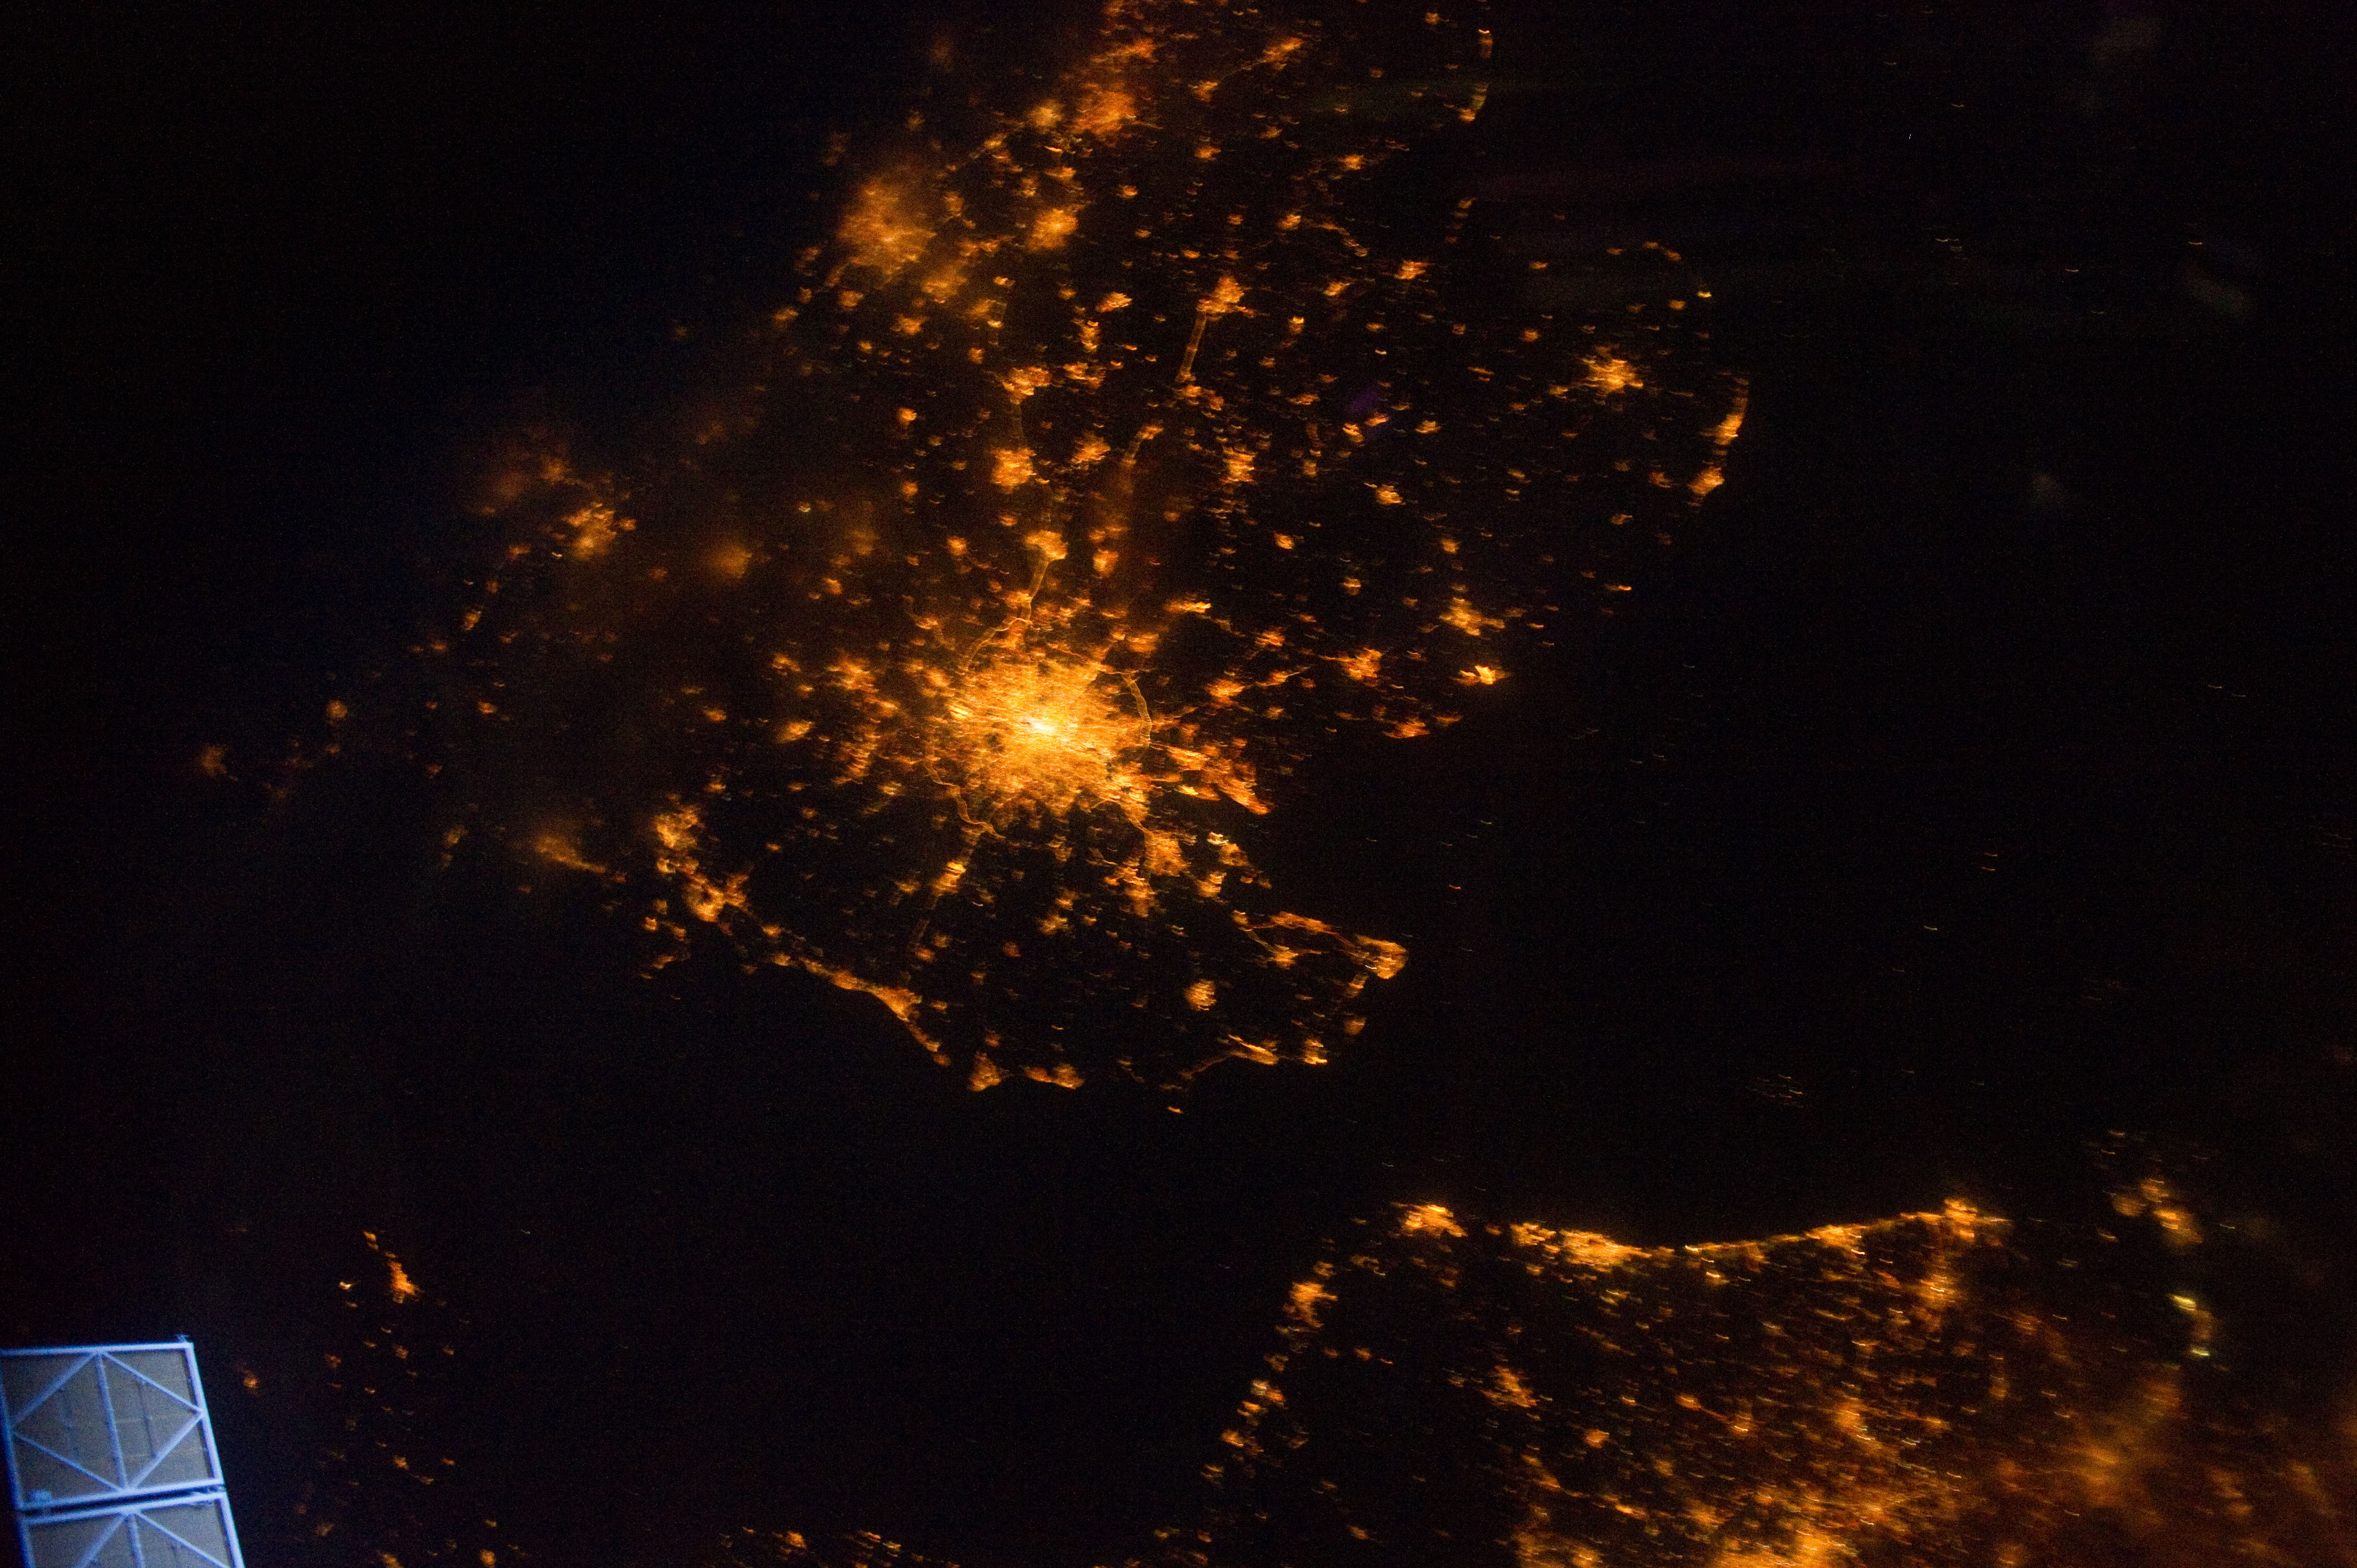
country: UK-ENGLAND
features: LONDON AT NIGHT, ISS, BRUSSELS, SOFT
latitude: 51.5
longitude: 0.5
